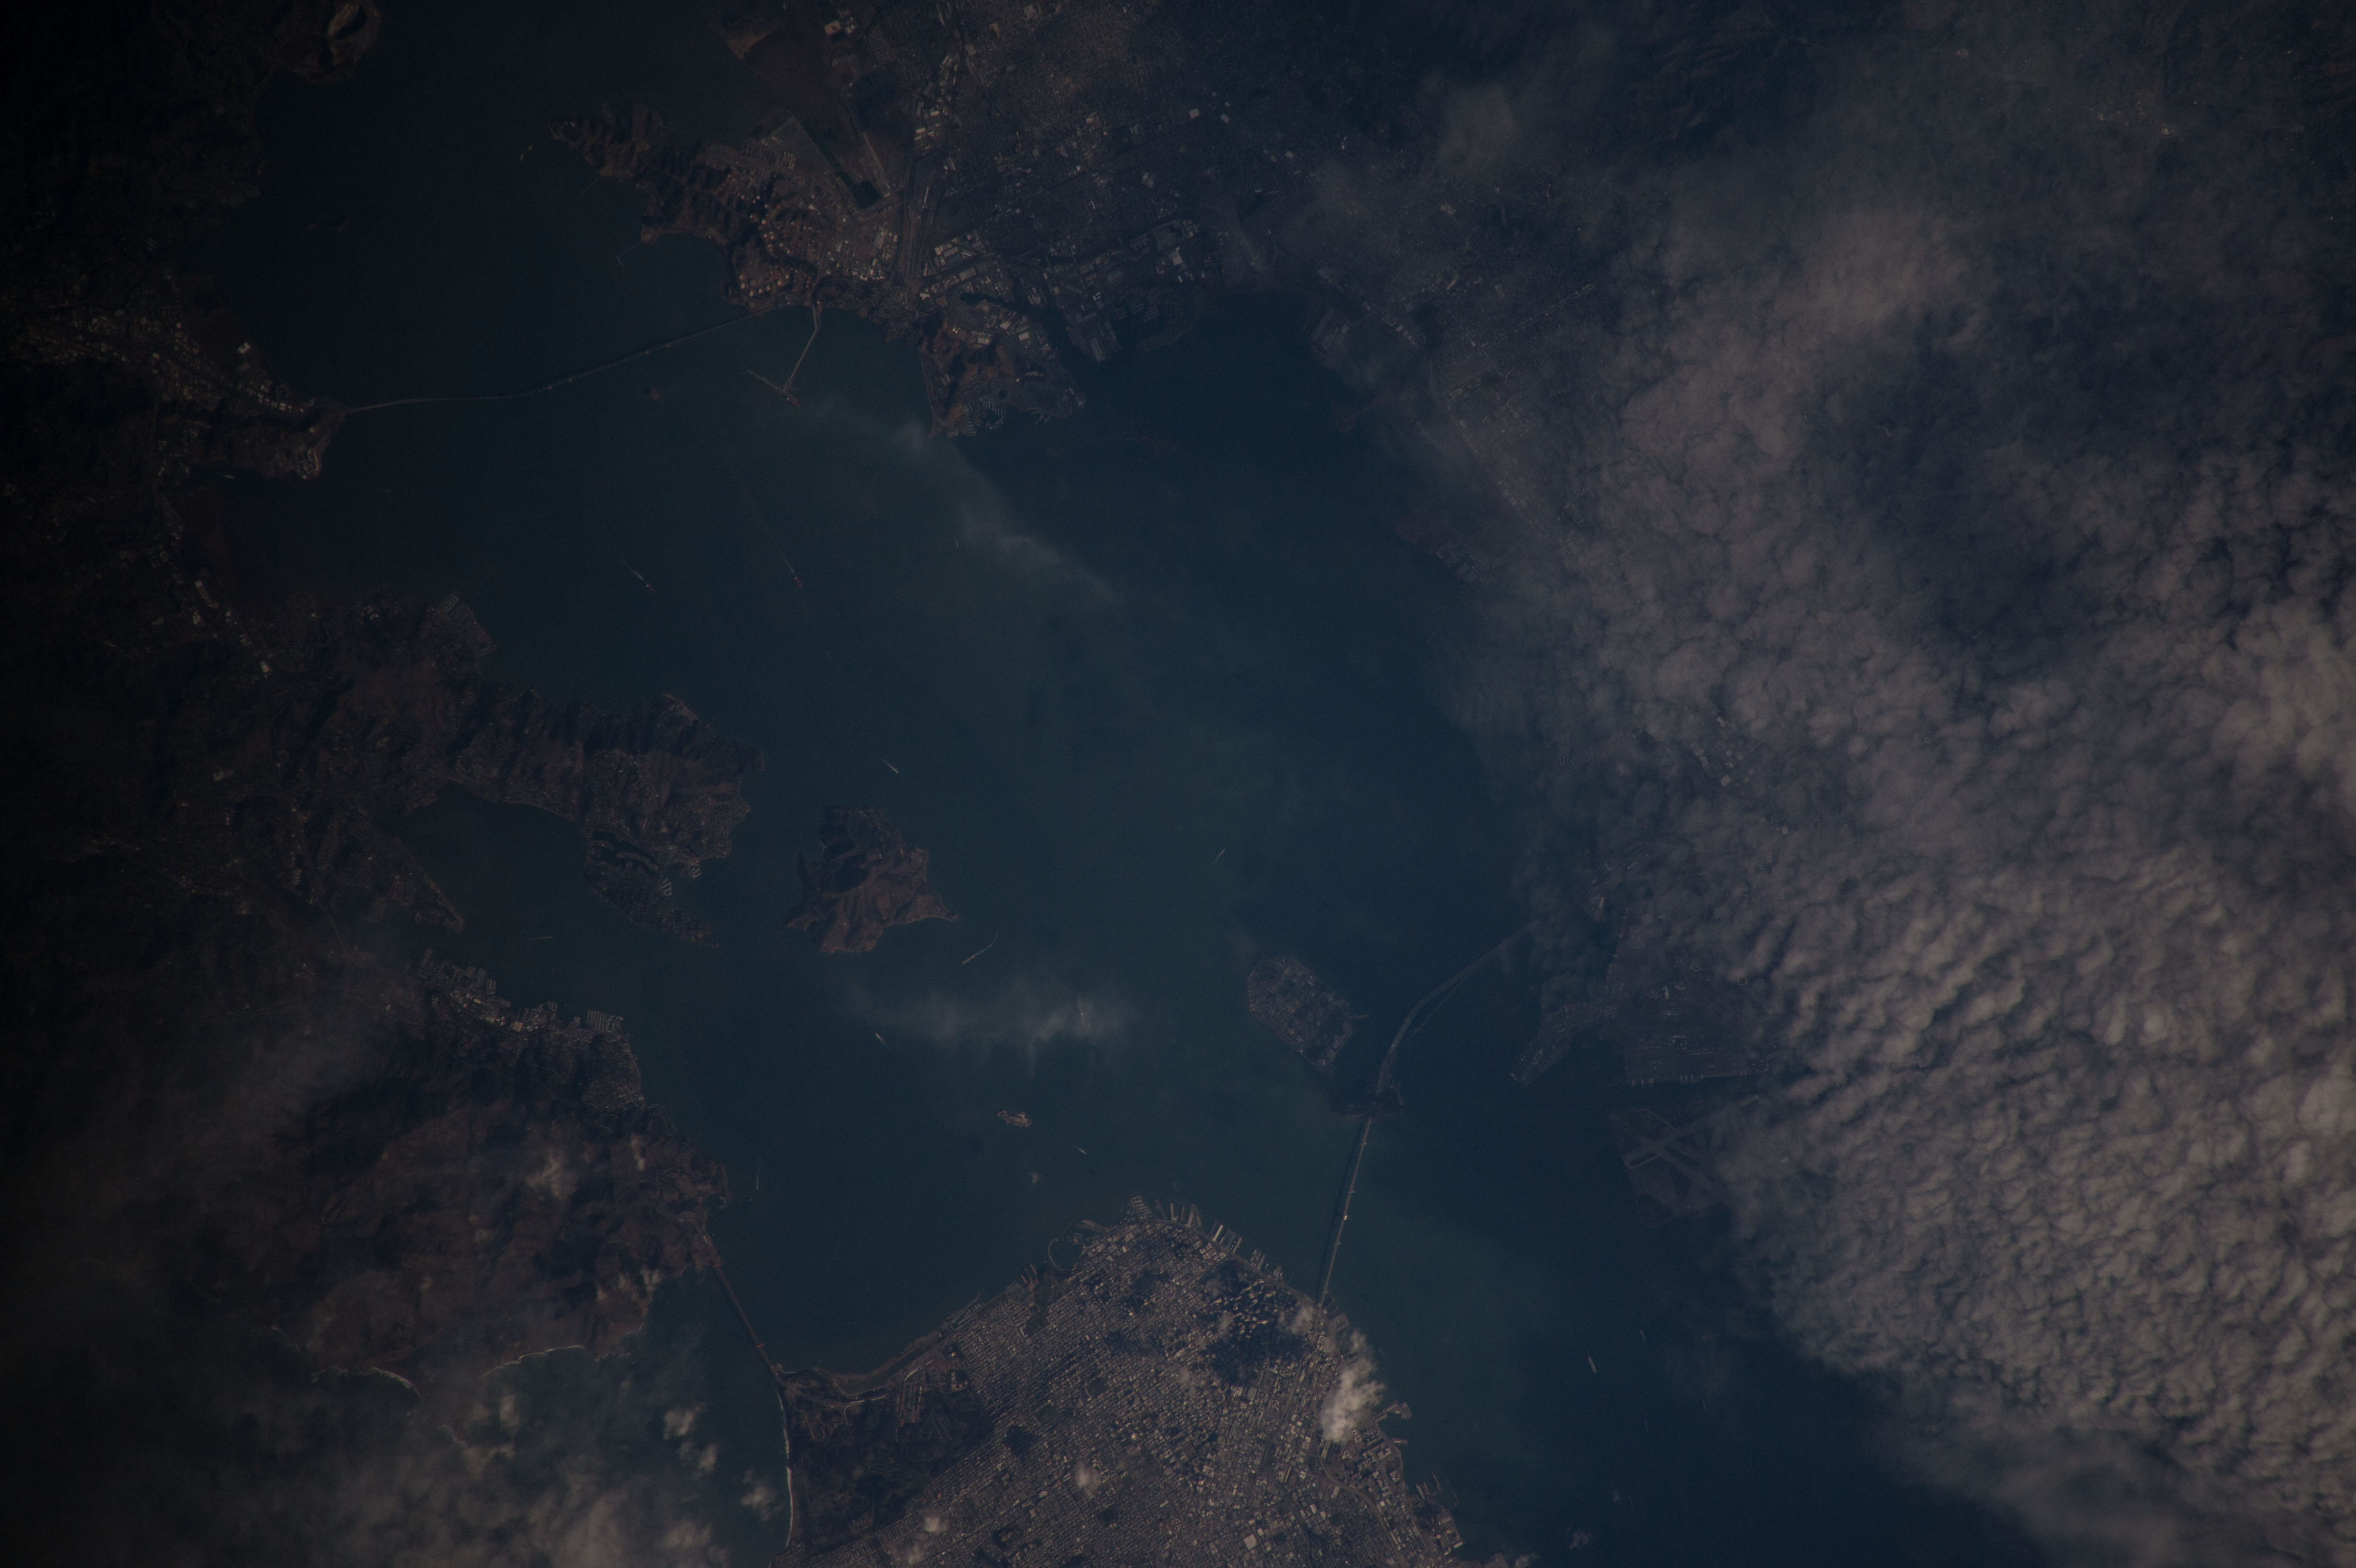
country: USA-CALIFORNIA
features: SAN FRANCISCO, TREASURE I., ANGEL I., SAN FRANCISCO B.
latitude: 37.9
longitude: -122.4
